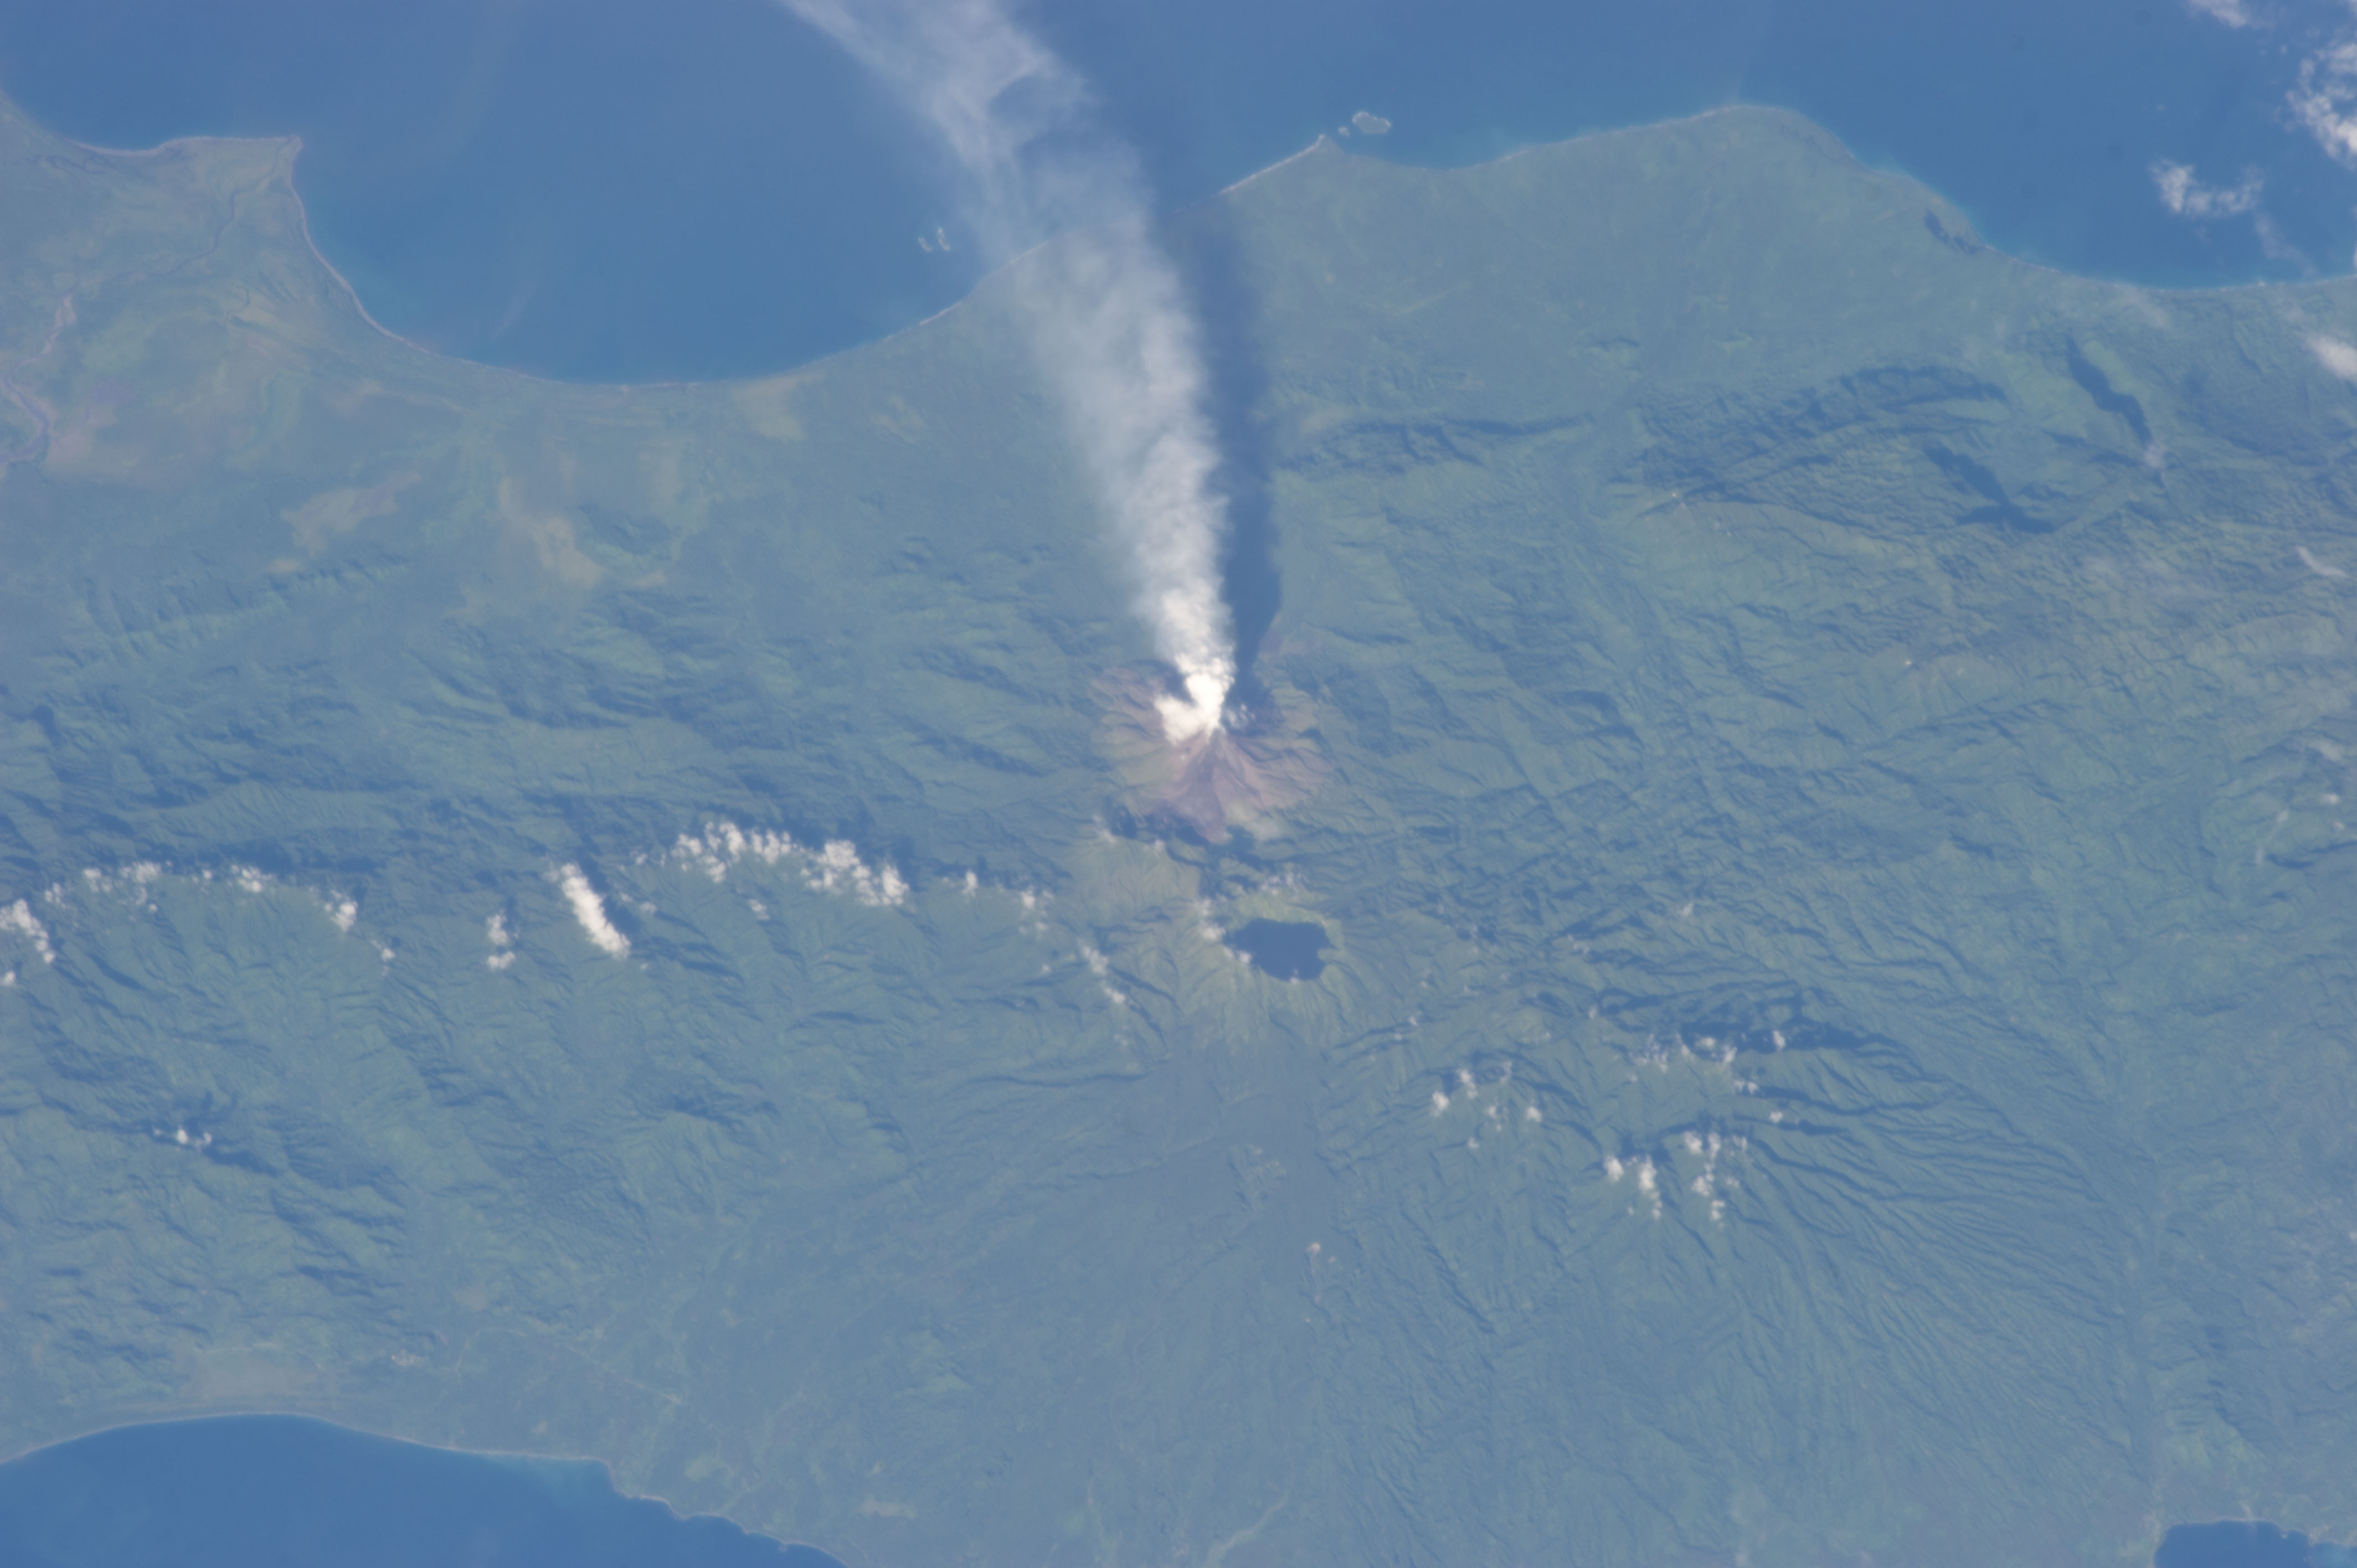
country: PAPUA NEW GUINEA
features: PAPUA NEW GUINEA, SOLOMON ISLANDS, BOUGAINVILLE, BAGANA VOLCANO ERUPTION, CRATER LAKE BILLY MITCHELL, SOLOMON SEA, PACIFIC OCEAN,PAPUA NEW GUINEA, BOUGAINVILLE ISLAND, BAGANA VOLCANO,BOUGAINVILLE I., BAGANA VOL., BILLY MITCHELL VOL.,BOUGAINVILLE ISLAND PAPUA NEW GUINEA, BAGANA VOLCANO, BILLY MITCHELL CALDERA LAKE,CRATER LAKE,BILLY MITCHELL VOLCANO,SOLOMAN SEA,CRATER LAKE BILLY MITCHELL,PAPUA NEW GUINEA,SOLOMON ISLANDS,SOLOMON SEA,VOLCANO,BOUGAINVILLE ISLAND,PACIFIC OCEAN,BAGANA VOLCANO ERUPTION,BOUGAINVILLE,BAGANA VOLCANO
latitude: -6.1
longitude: 155.2
